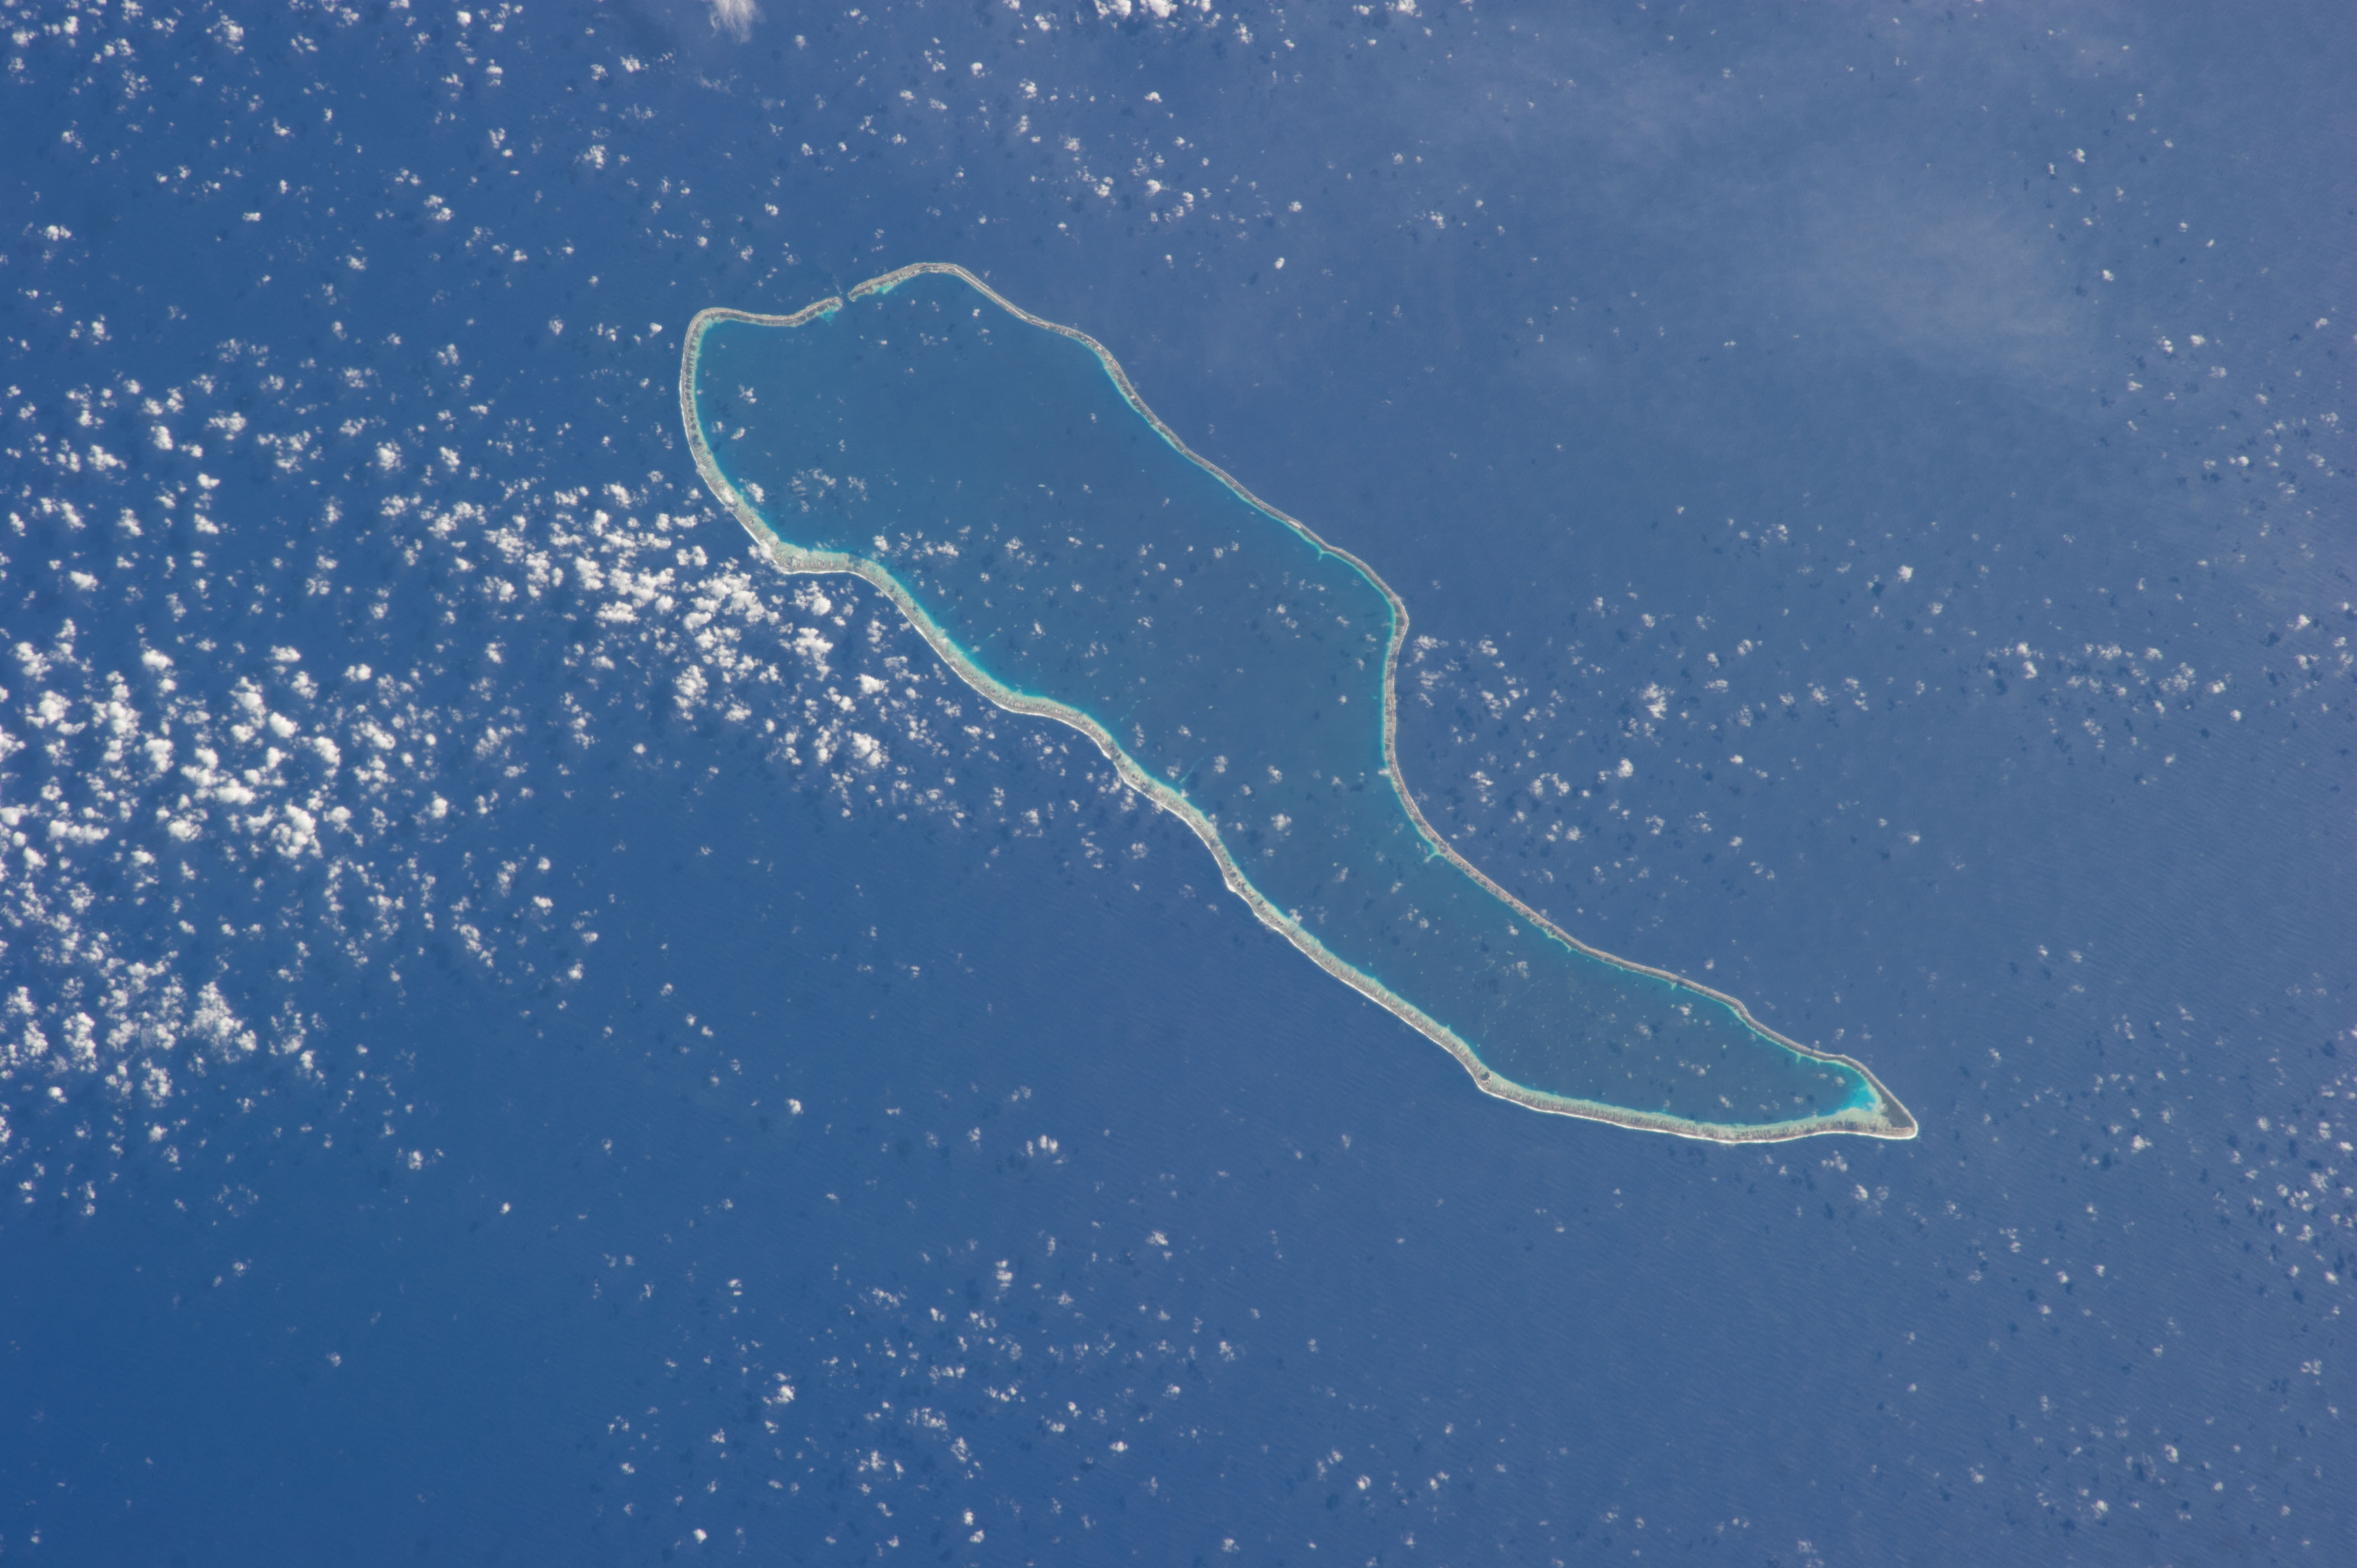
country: TUAMOTU_ARCHIPELAGO
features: HAO ATOLL, PACIFIC OCEAN
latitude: -18.3
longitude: -140.9
